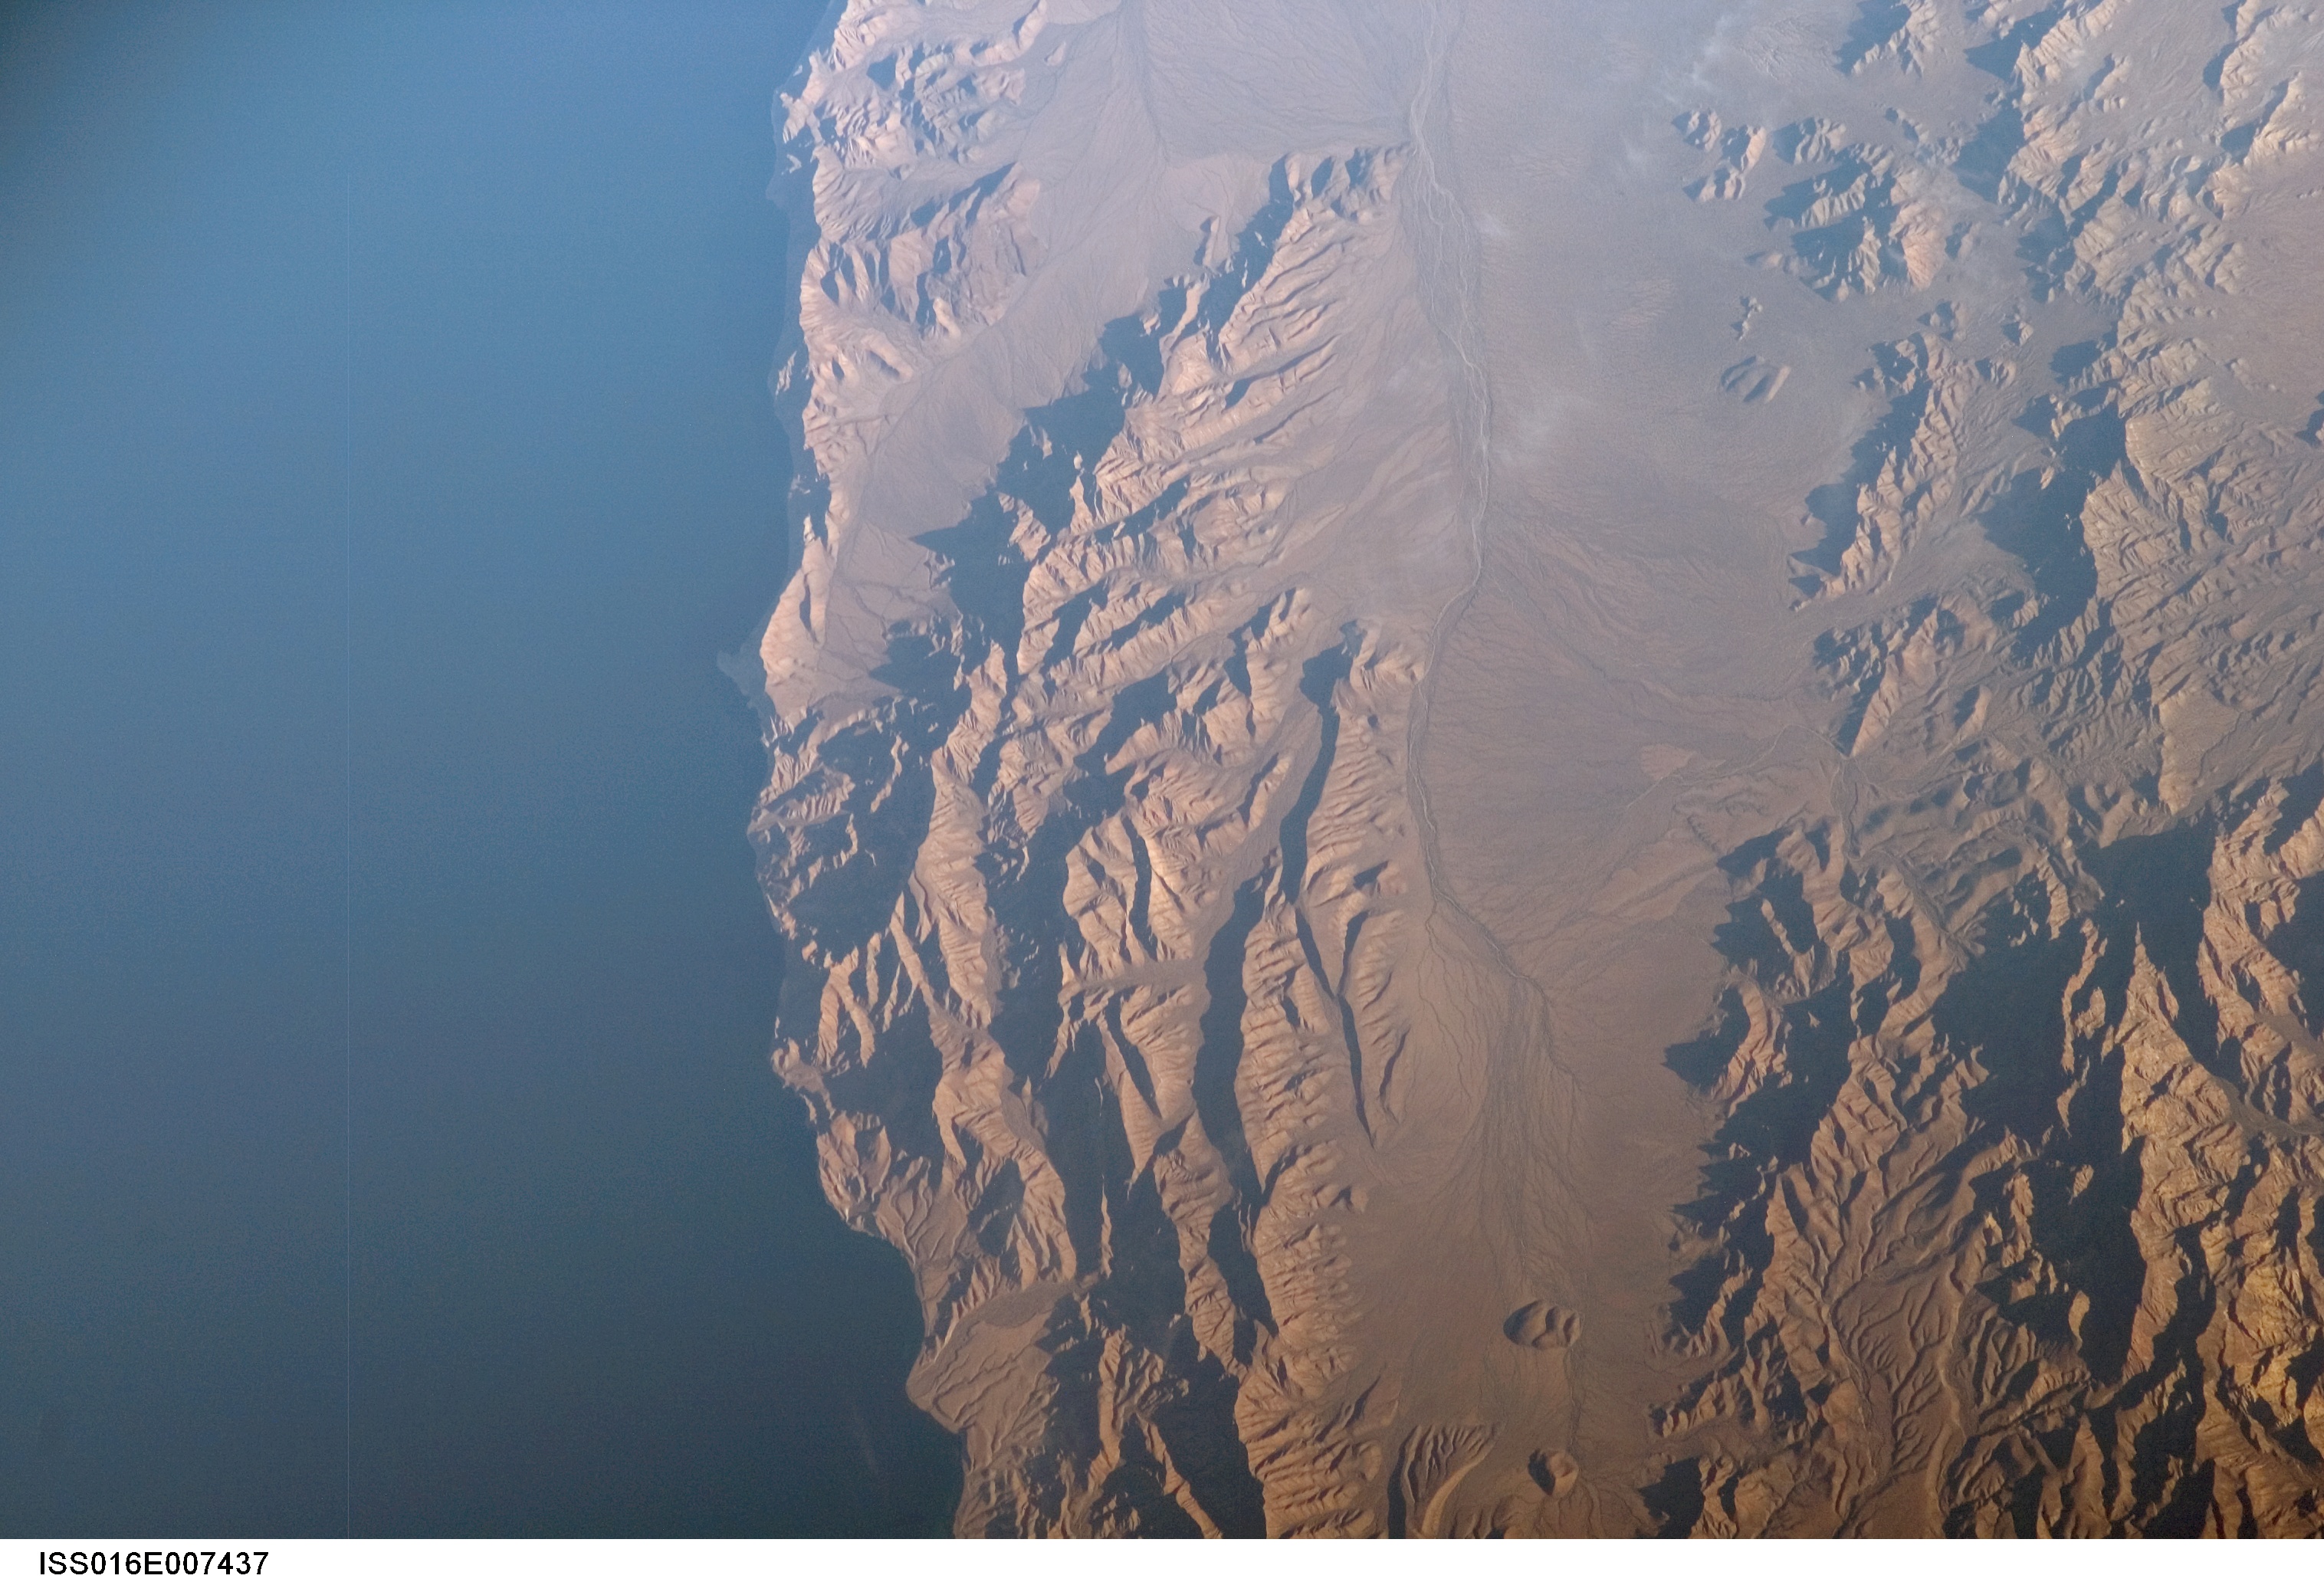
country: MEXICO
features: W. TIBURON I., G. OF CALIFORNIA
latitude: 29.0
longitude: -112.5
